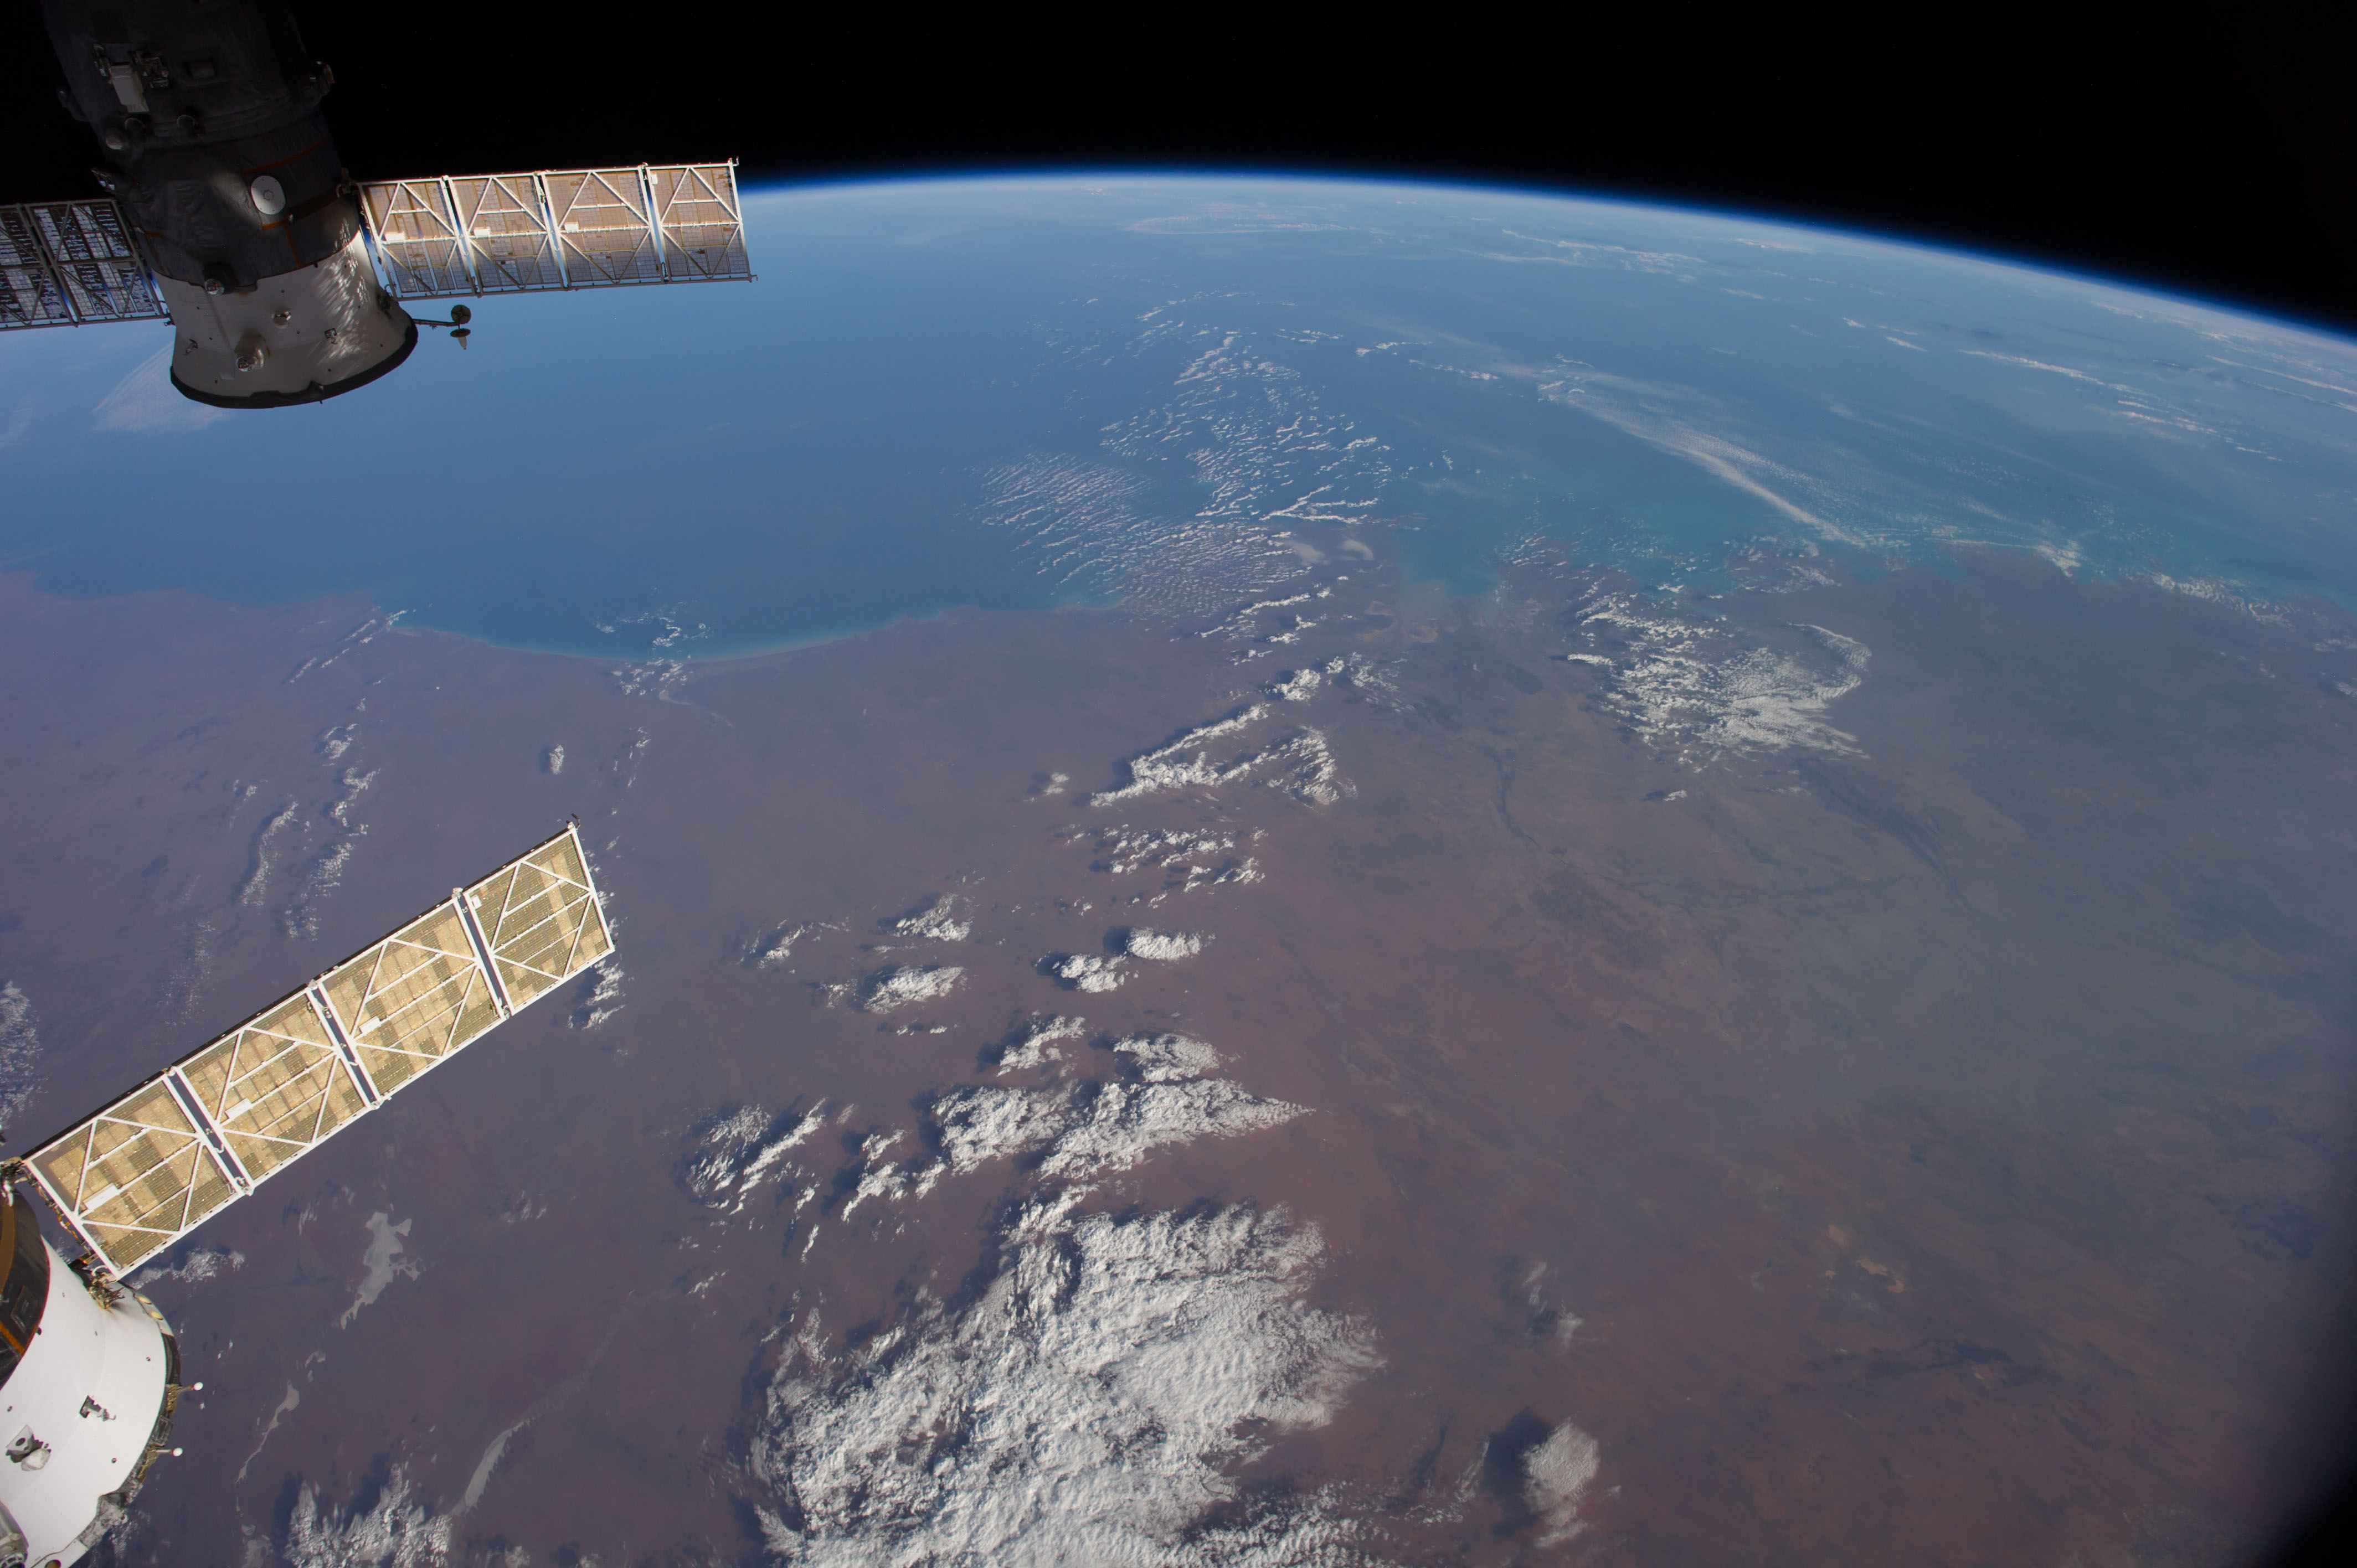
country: AUSTRALIA-WA
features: INDIAN O., KING SOUND, FITZROY R., GASCOYNE R., ATMOSPHERIC LIMB
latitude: -18.5
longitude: 123.0
